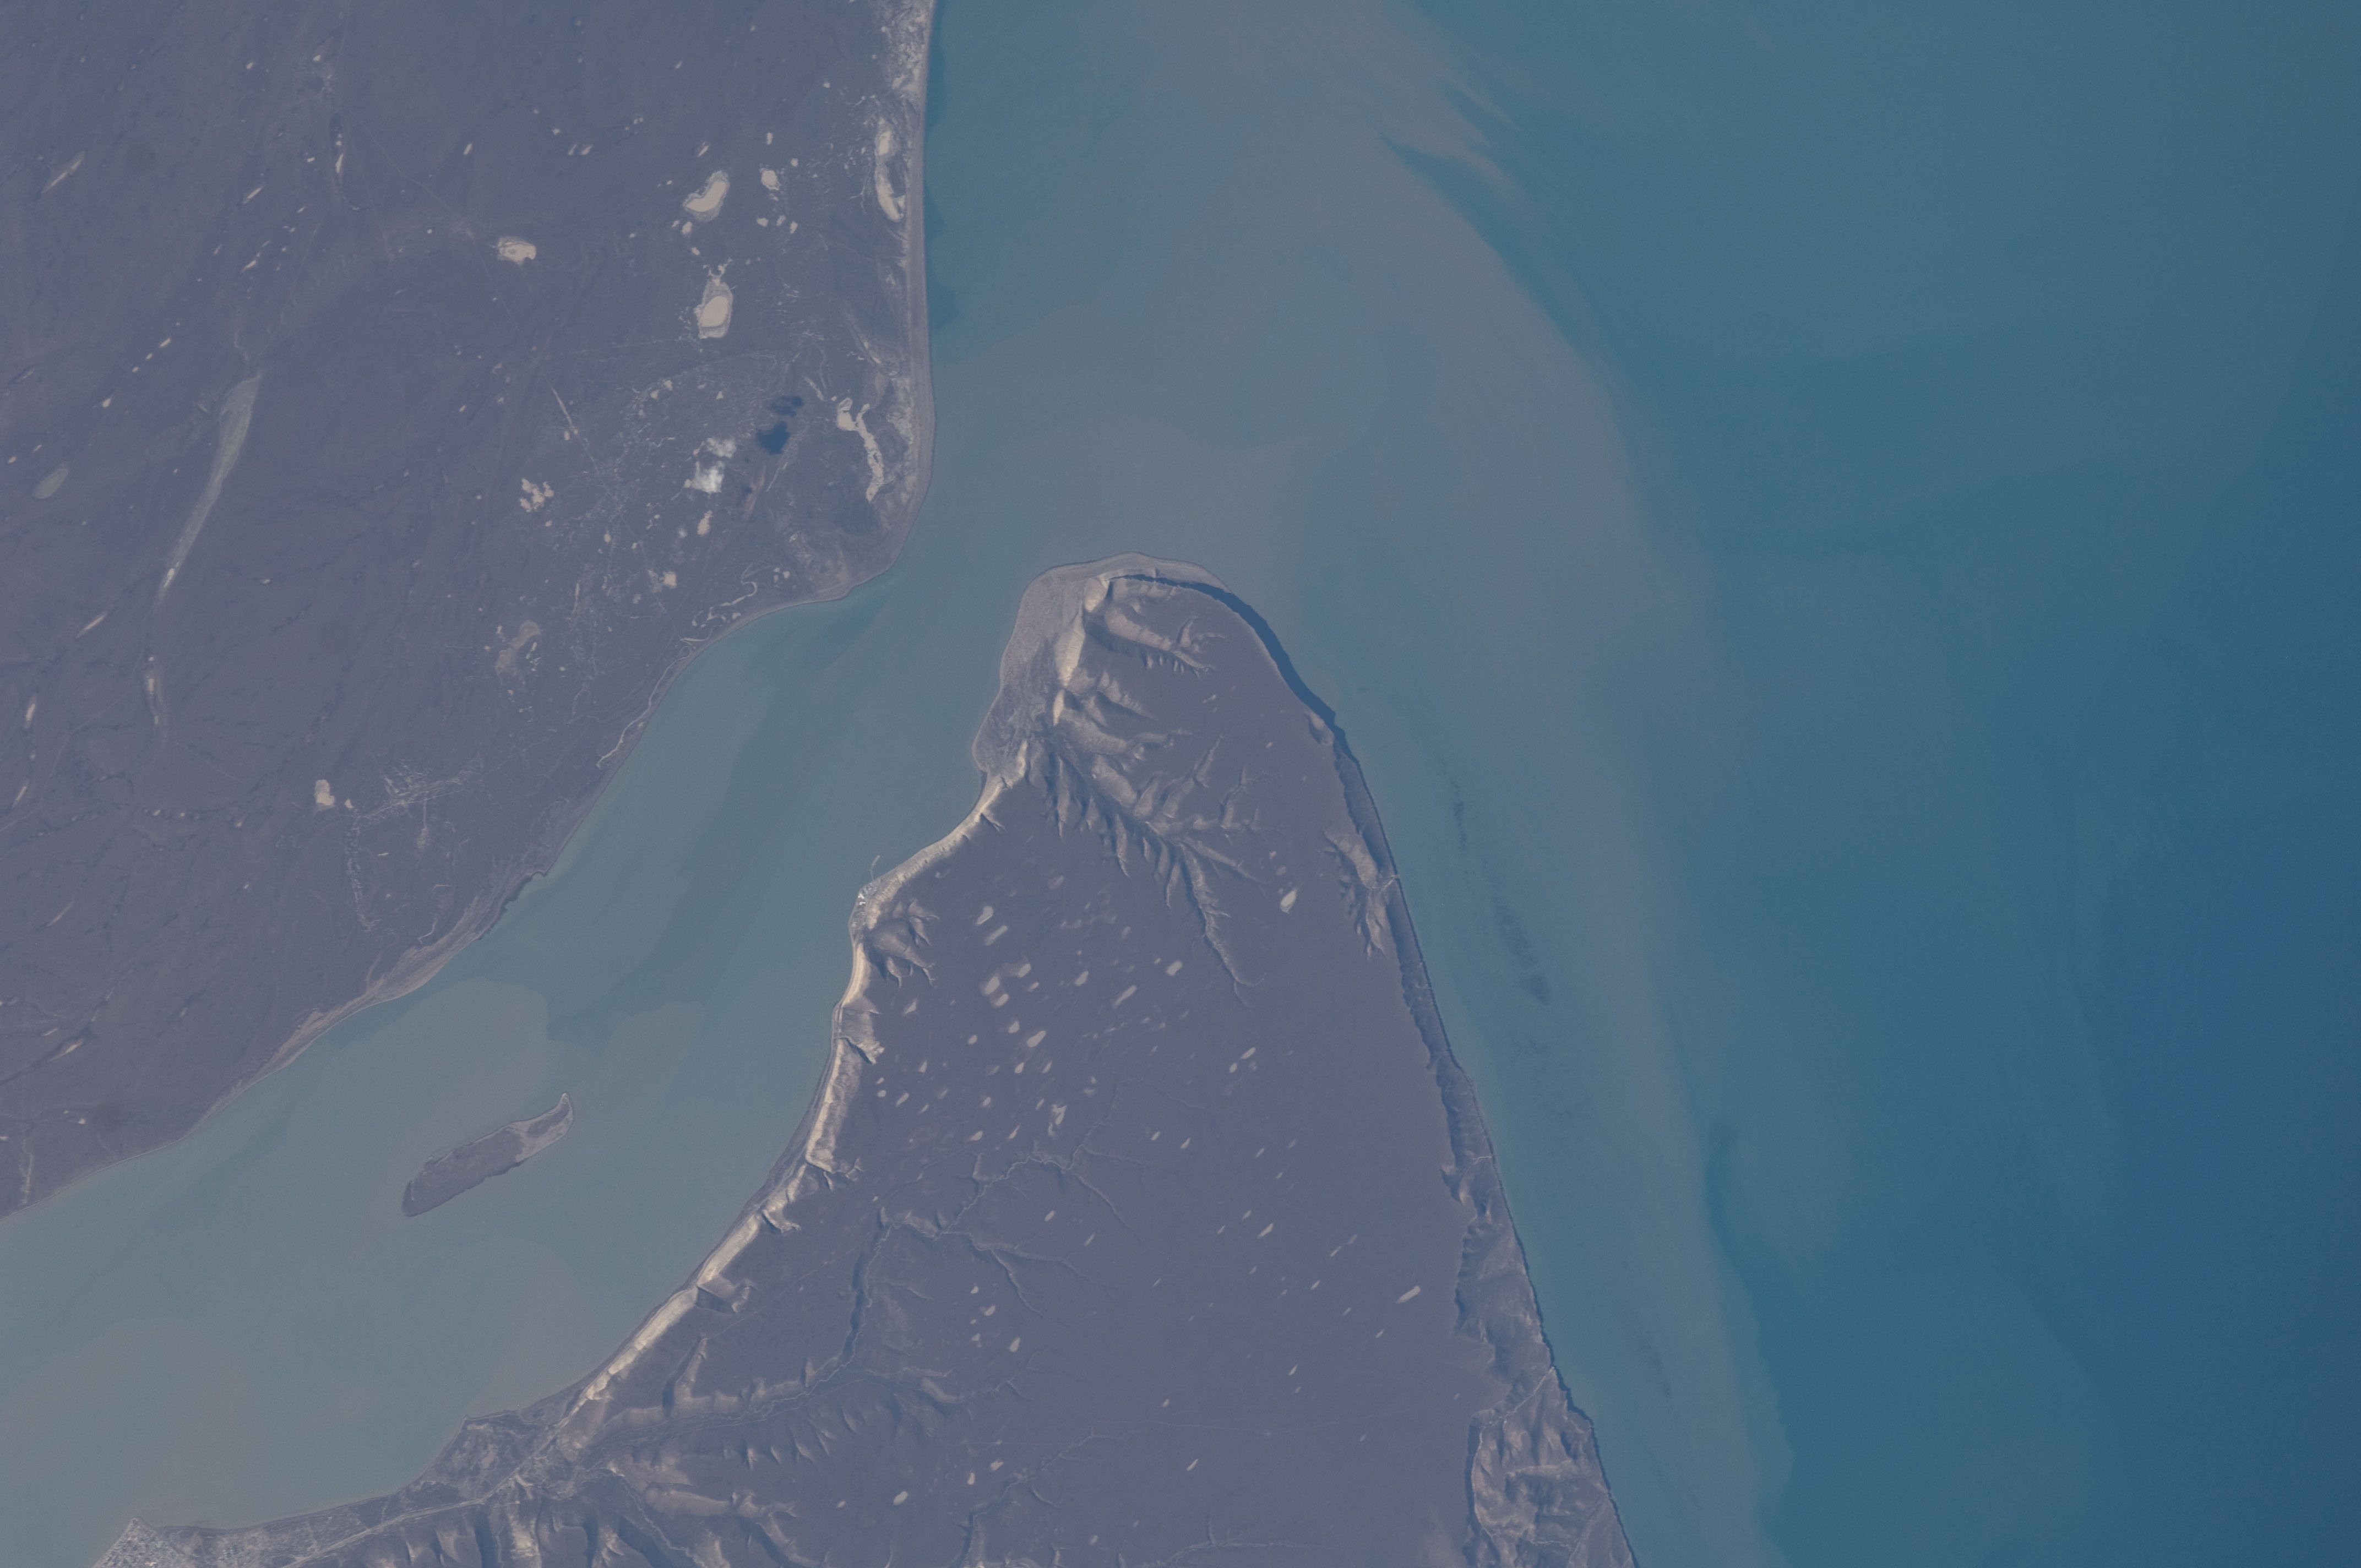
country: ARGENTINA
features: SANTA CRUZ R., ESTUARY, SEDIMENT PLUME
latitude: -50.2
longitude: -68.4
